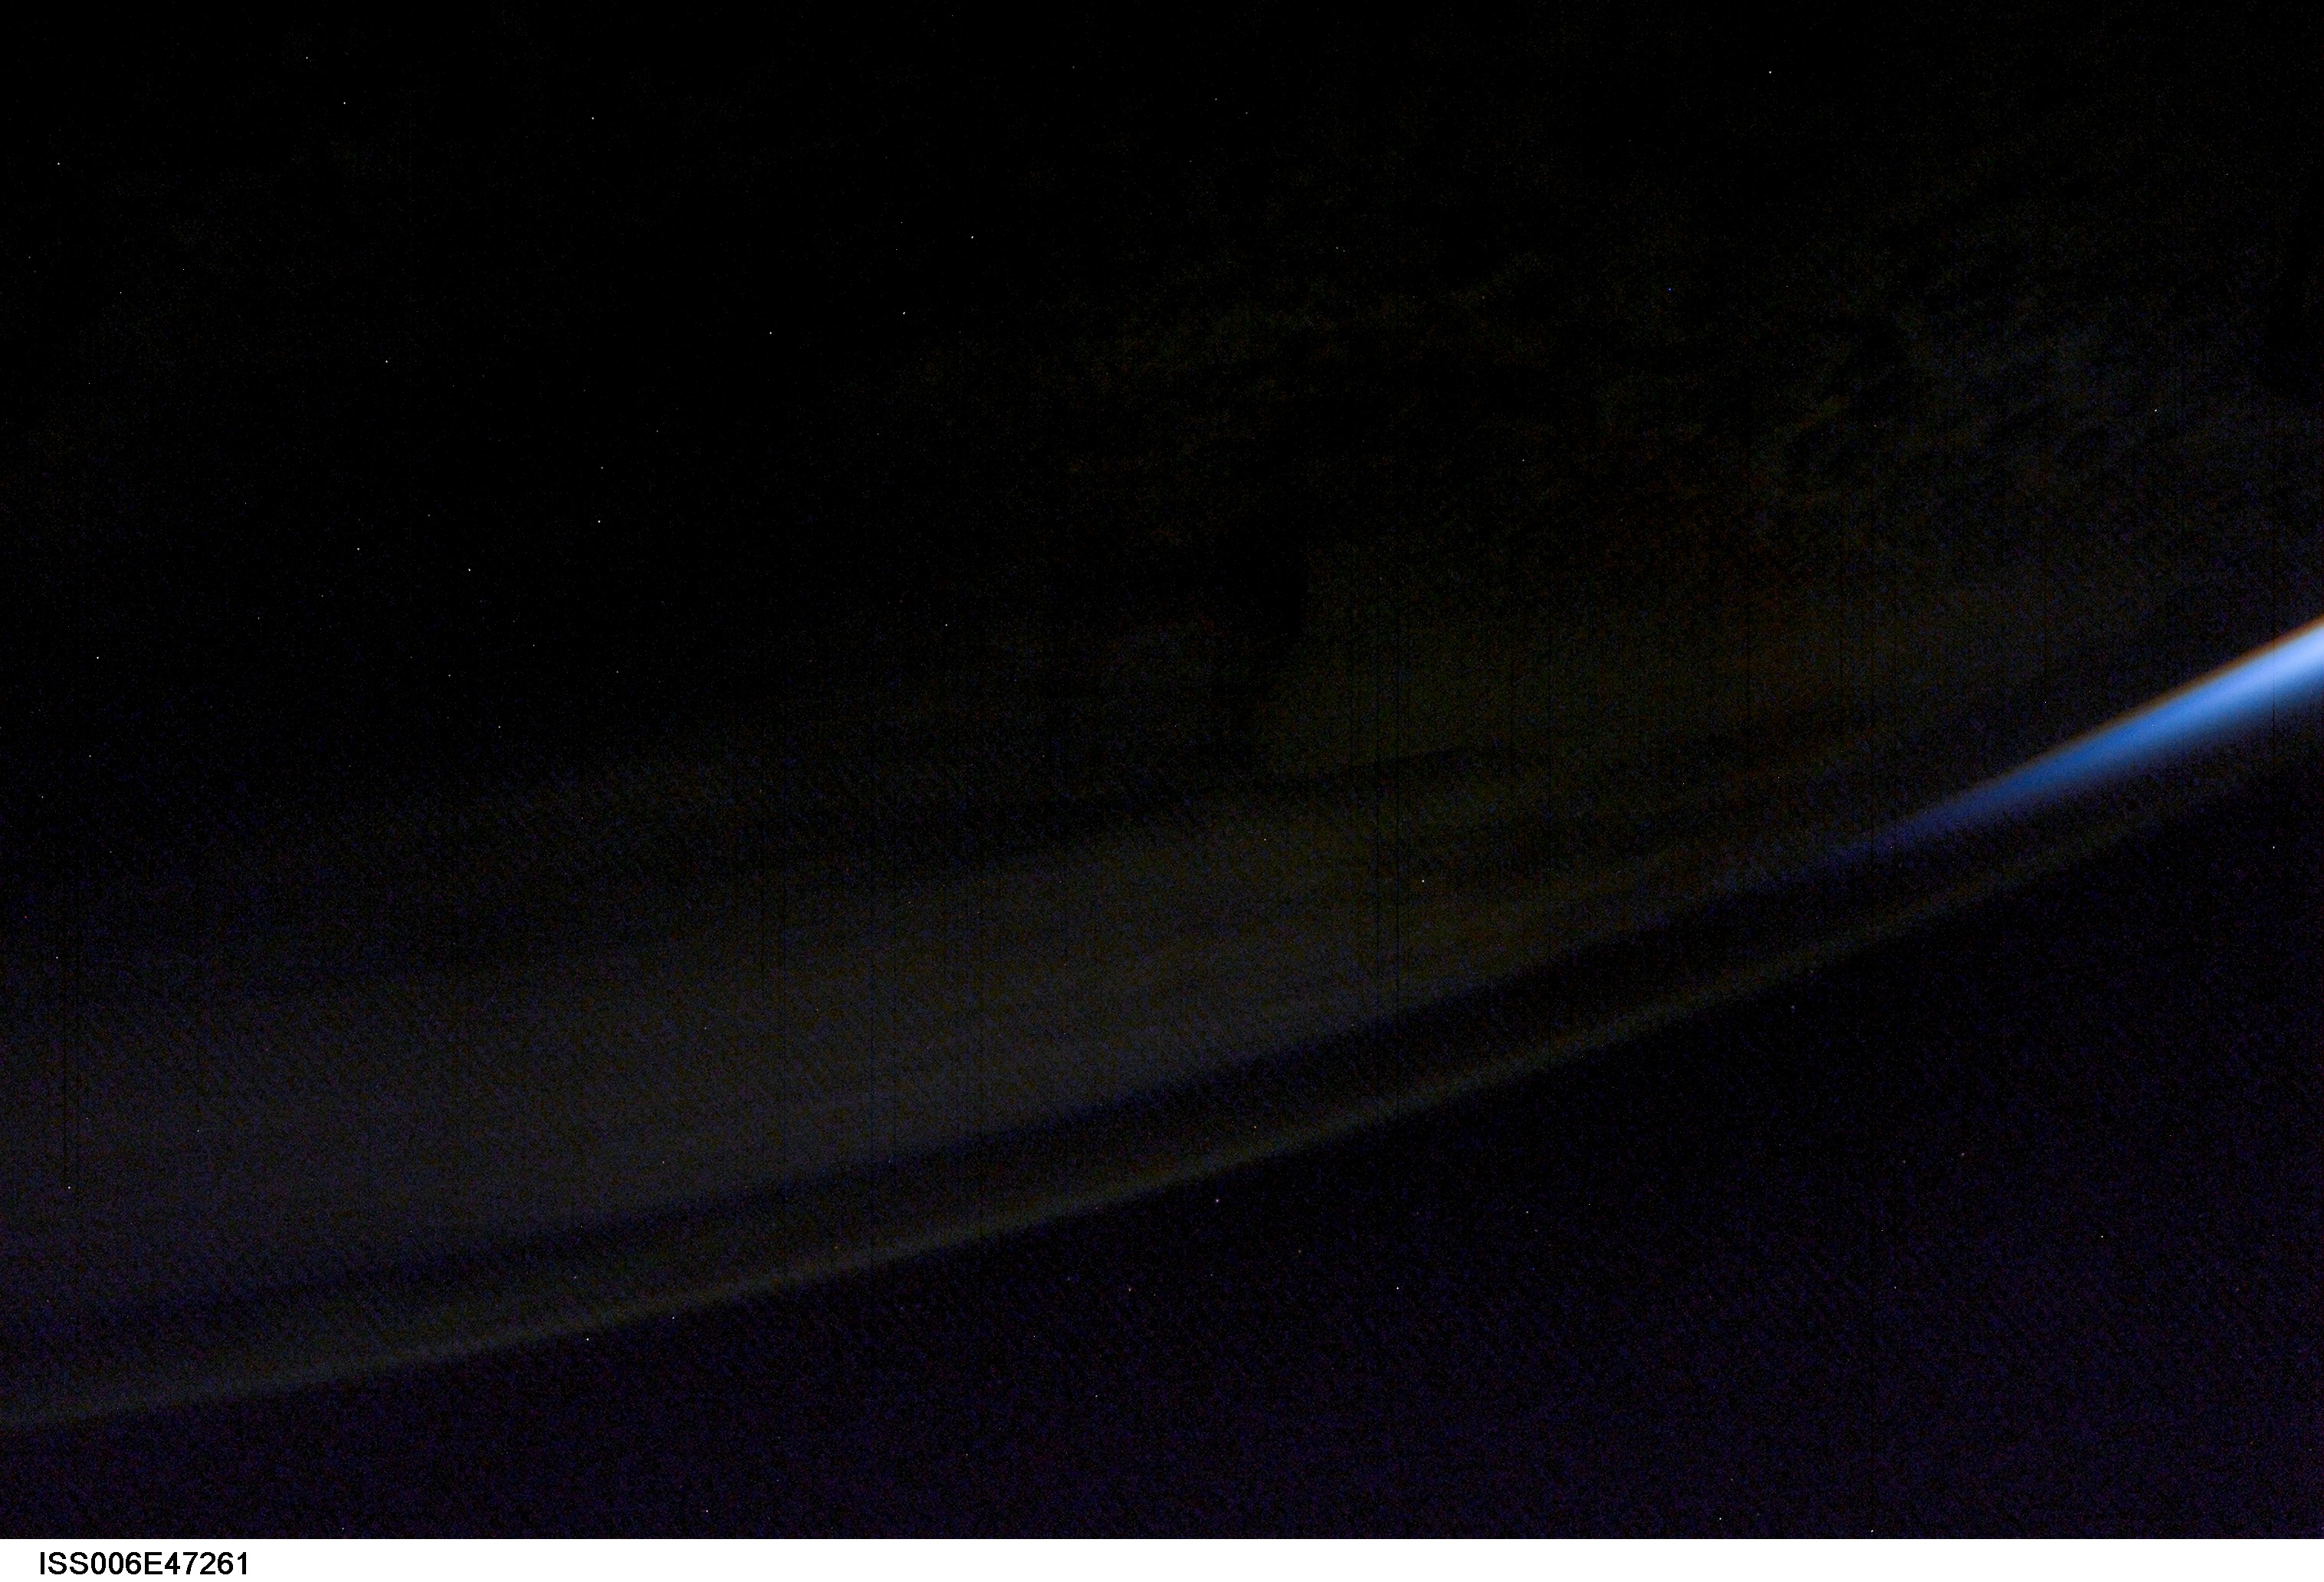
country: ATMOSPHERIC LIMB
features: ATMOSPHERIC LIMB, AIRGLOW
